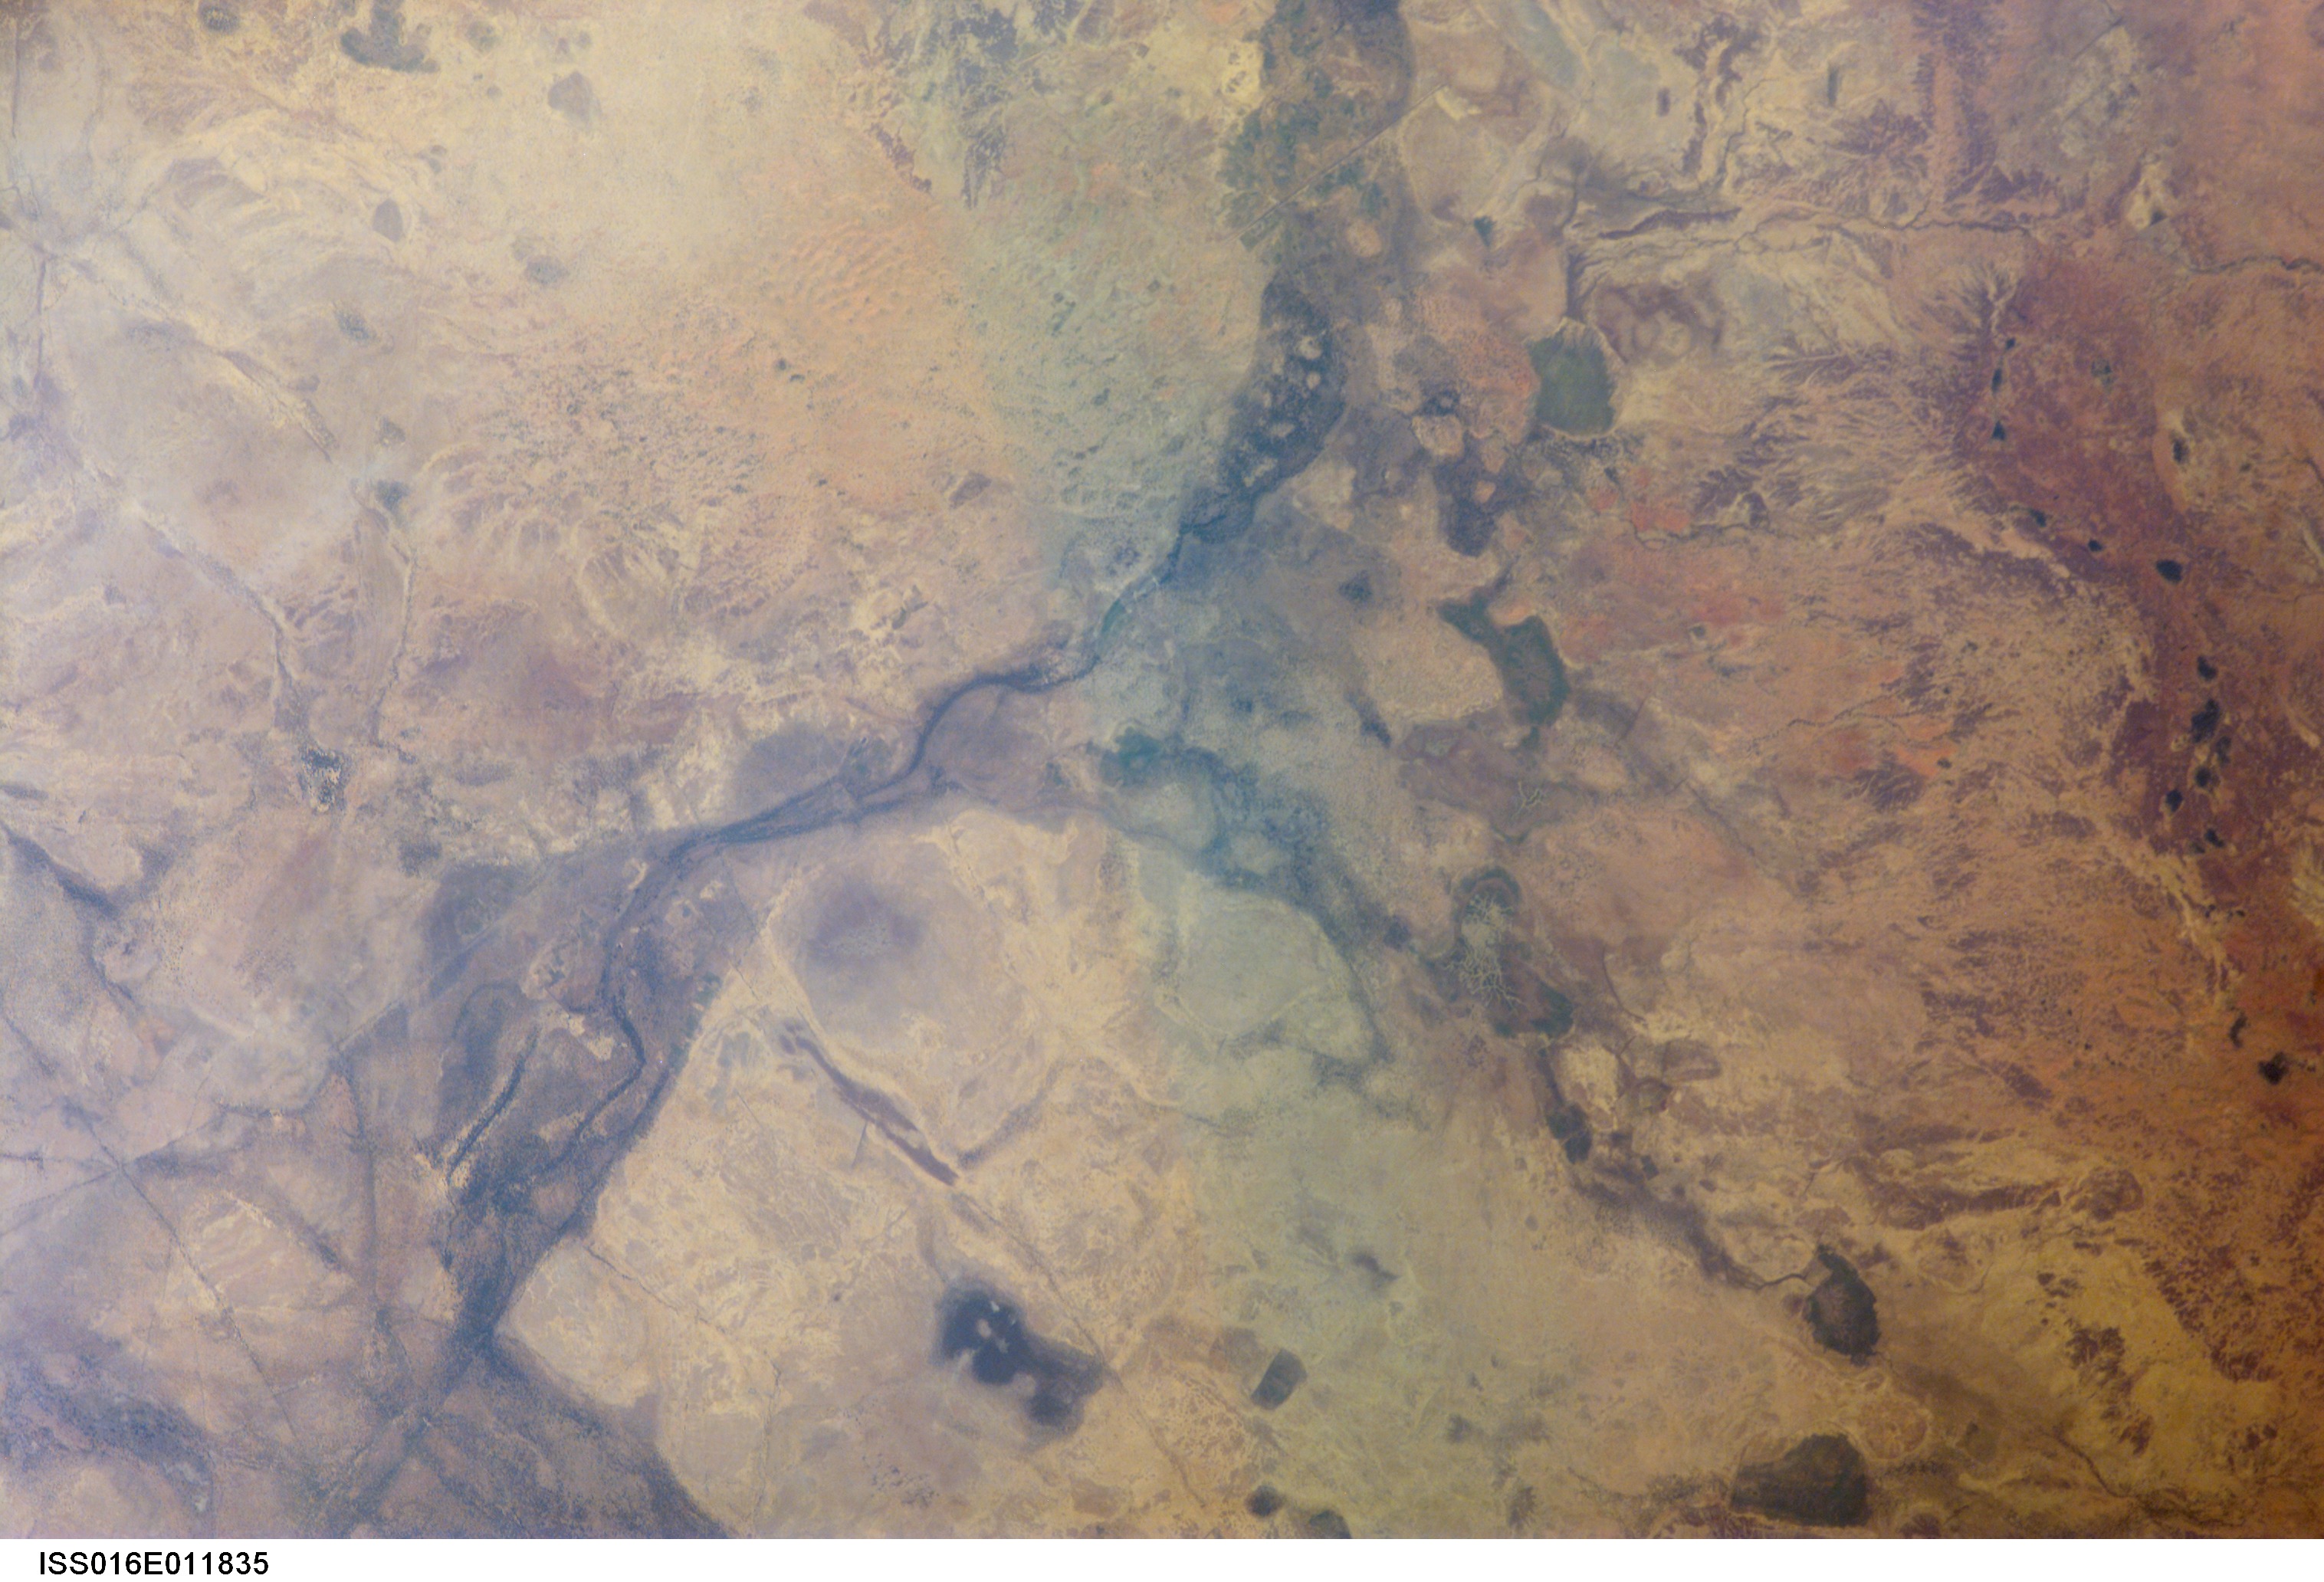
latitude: 15.8
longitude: -7.1
